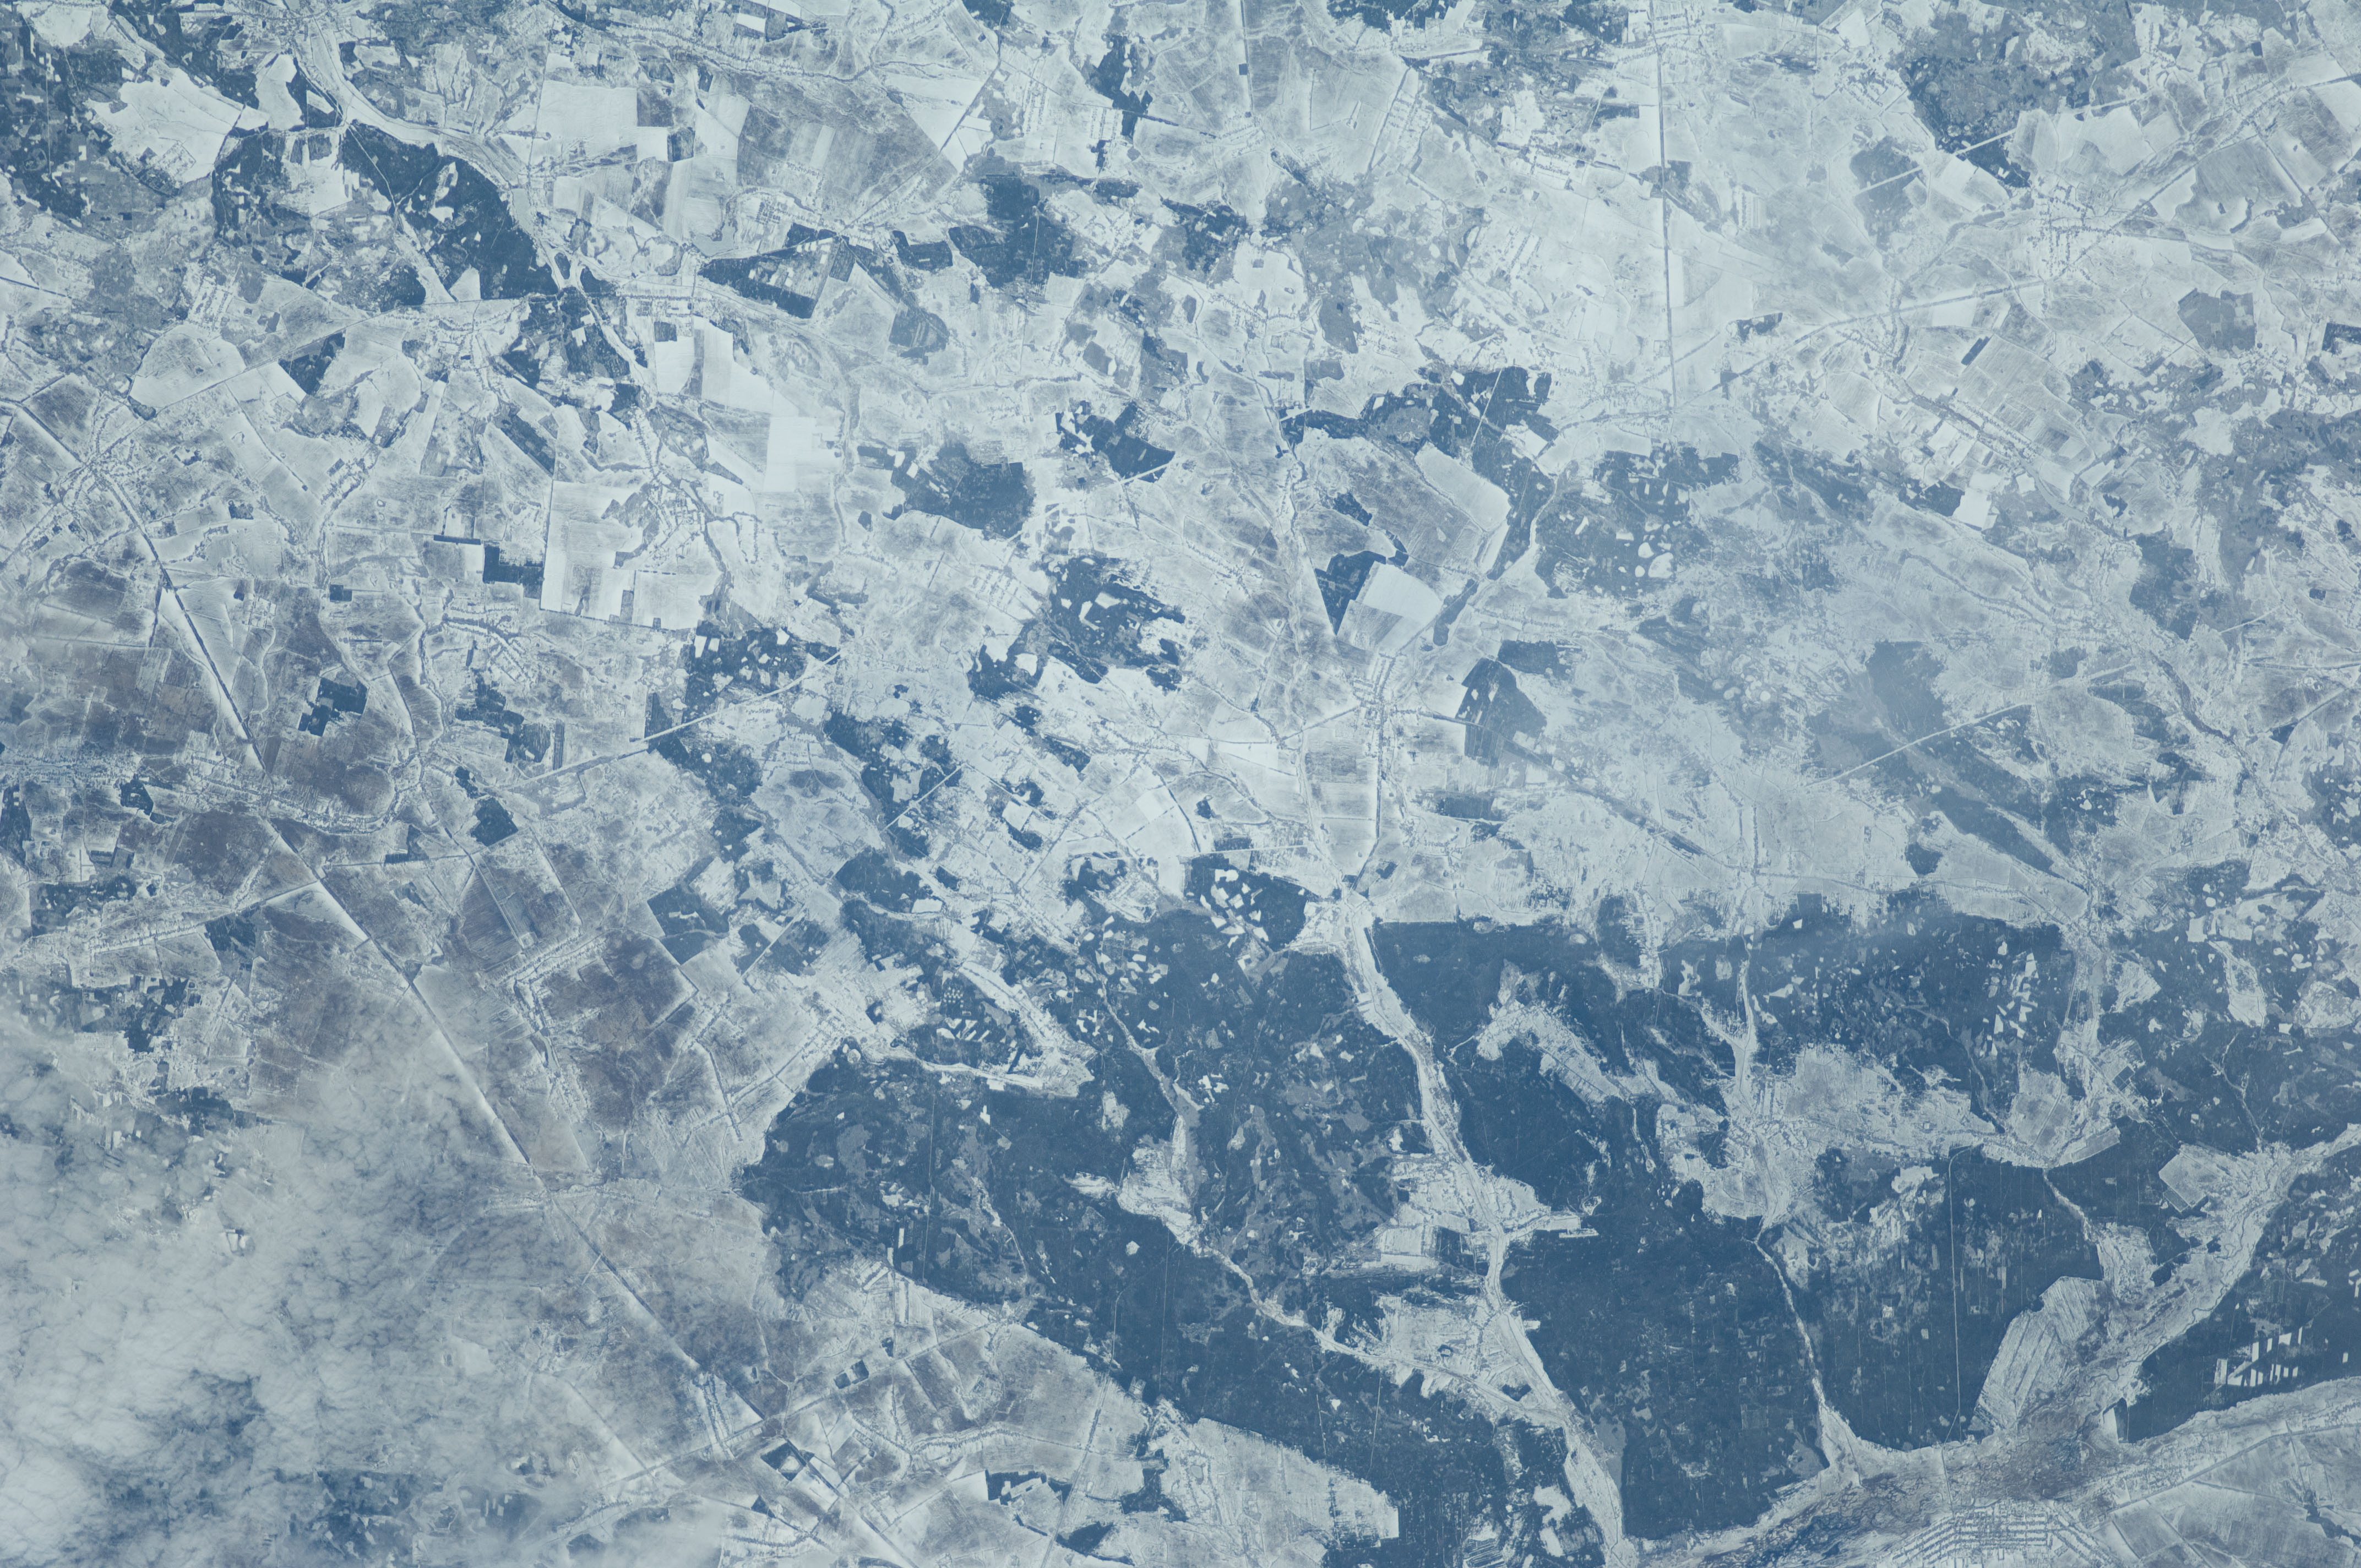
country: UKRAINE
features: AGR., FOREST PATCHES, ROADS, KRASYATYCHI
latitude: 51.1
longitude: 29.3
